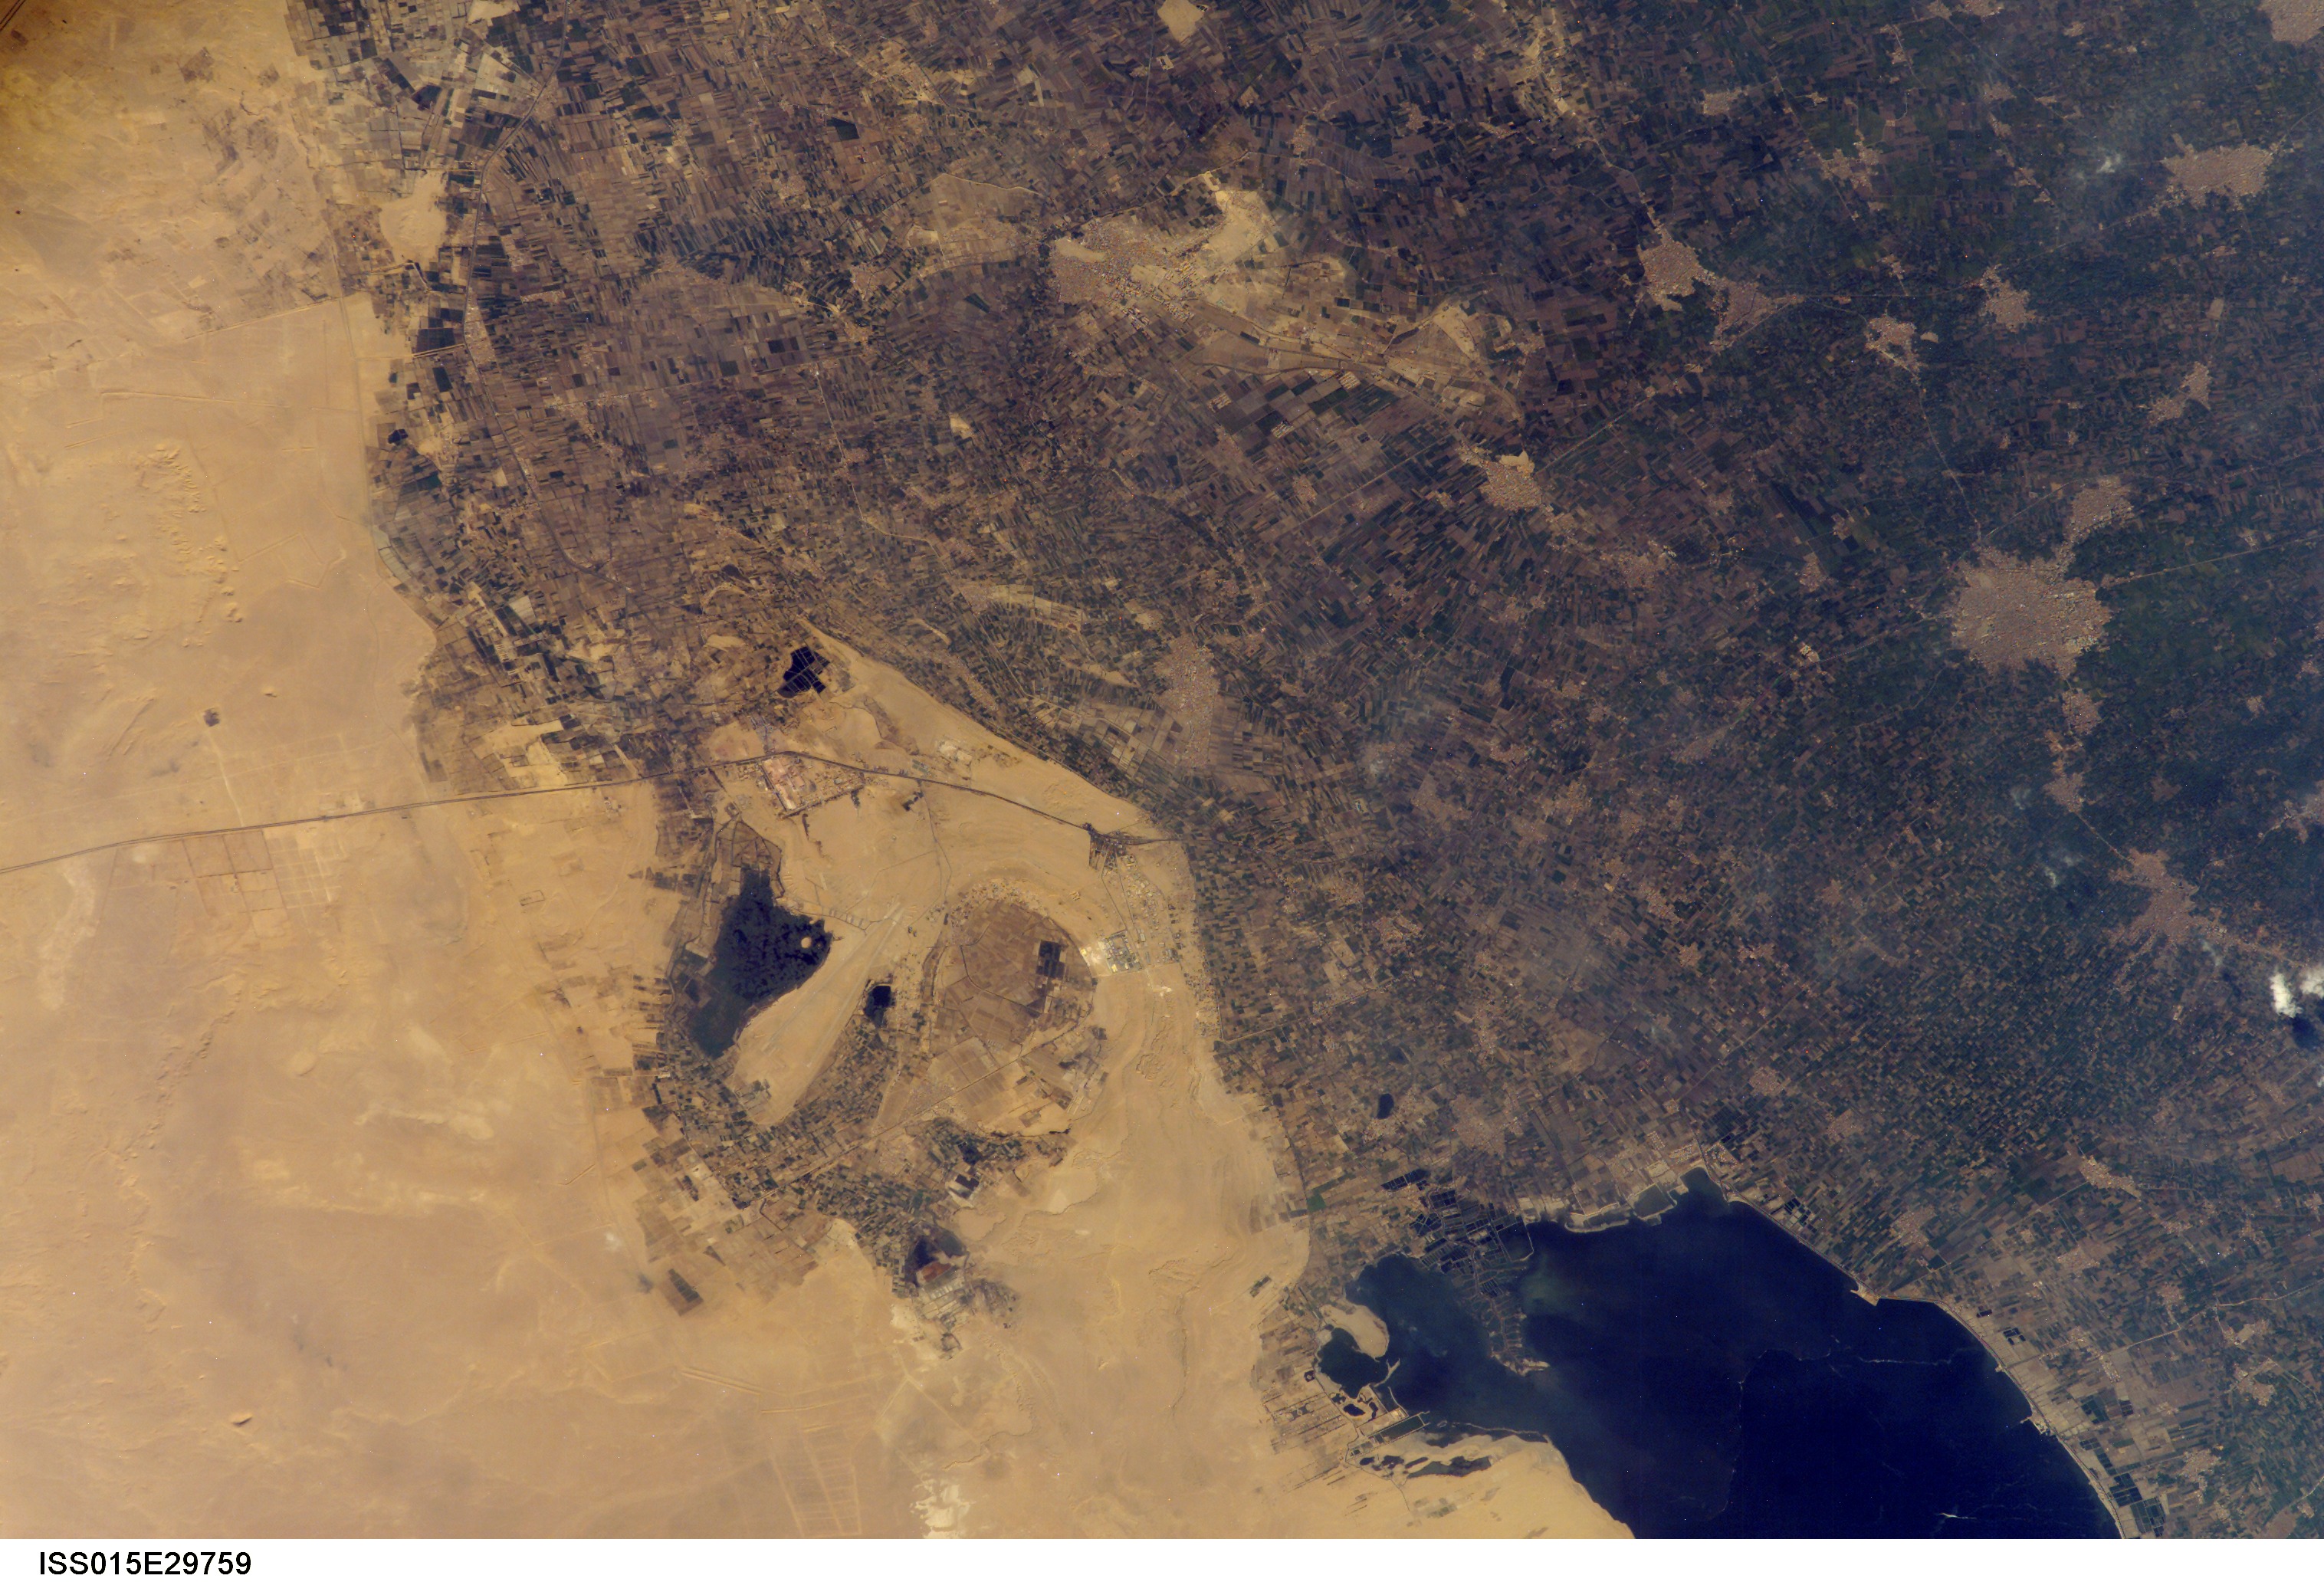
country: EGYPT
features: E. QARUN OASIS, AGR., TOWNS
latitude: 29.5
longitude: 30.9
